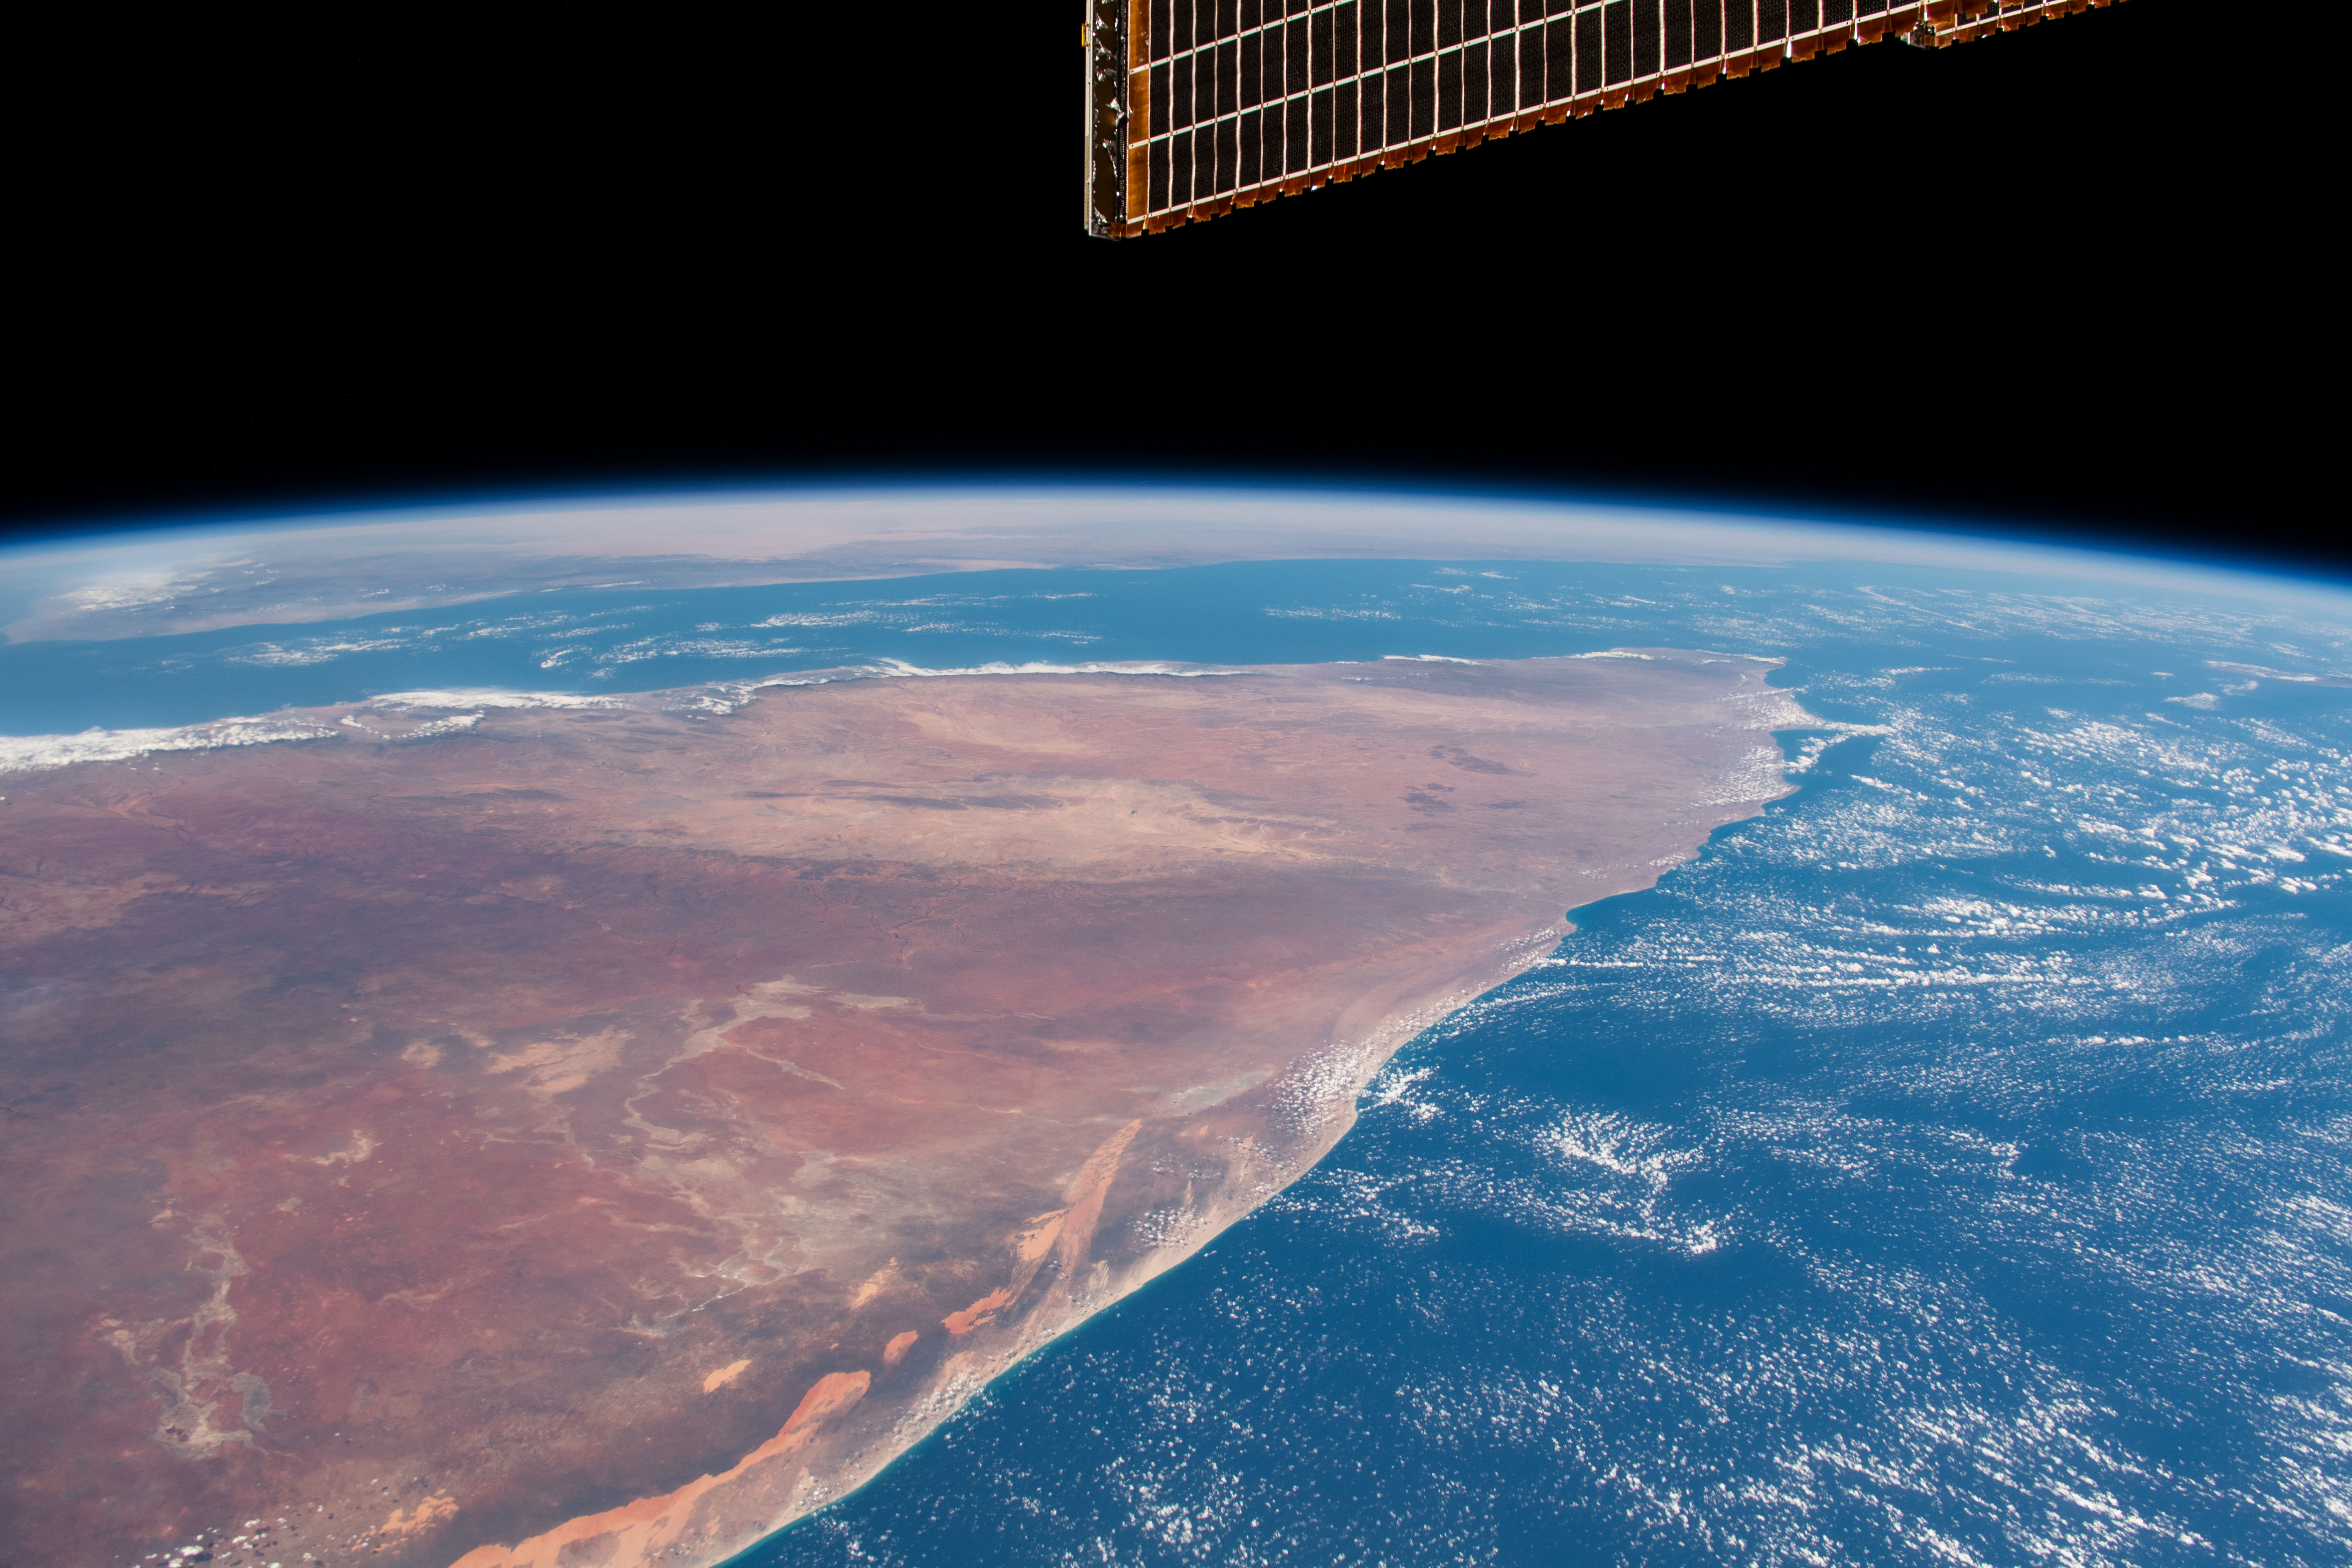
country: SOMALIA
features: GULF OF ADEN, ARABIAN PENINSULA, ETHIOPIAN HIGHLANDS, GREAT RIFT VALLEY, INDIAN OCEAN, SOMALI PENINSULA
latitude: 9.0
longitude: 48.5
